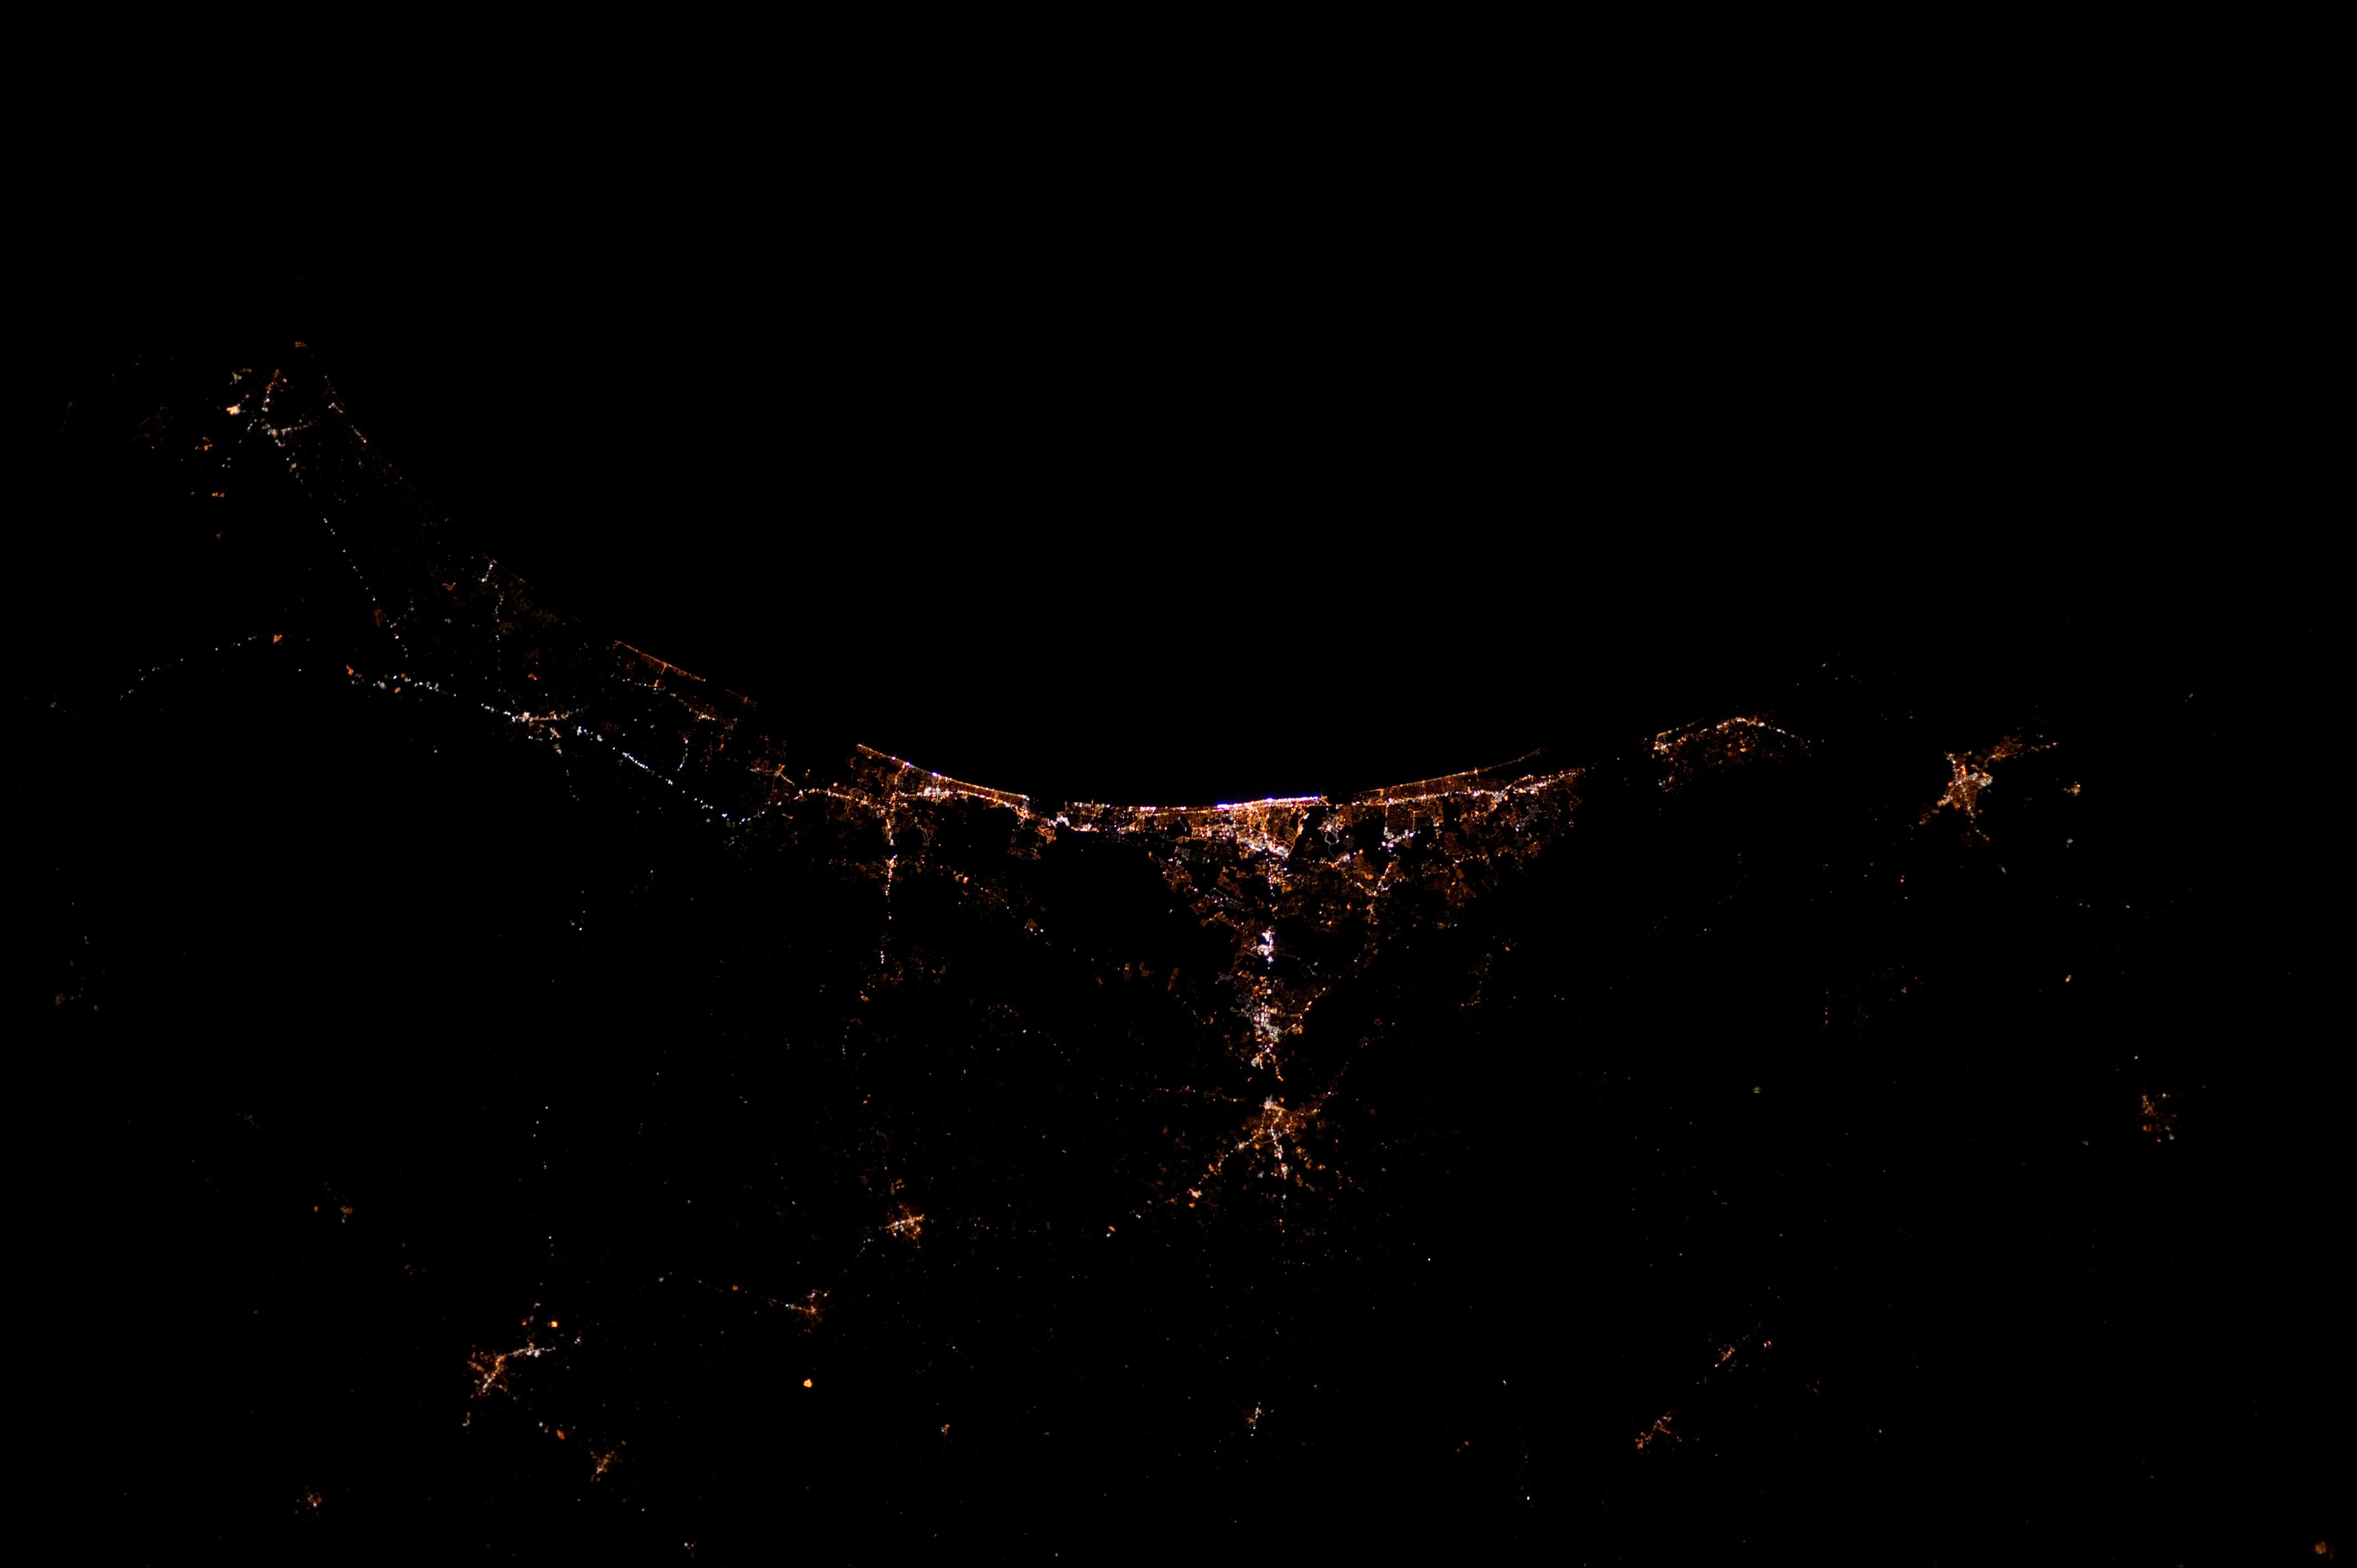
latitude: 33.7
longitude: -78.8
